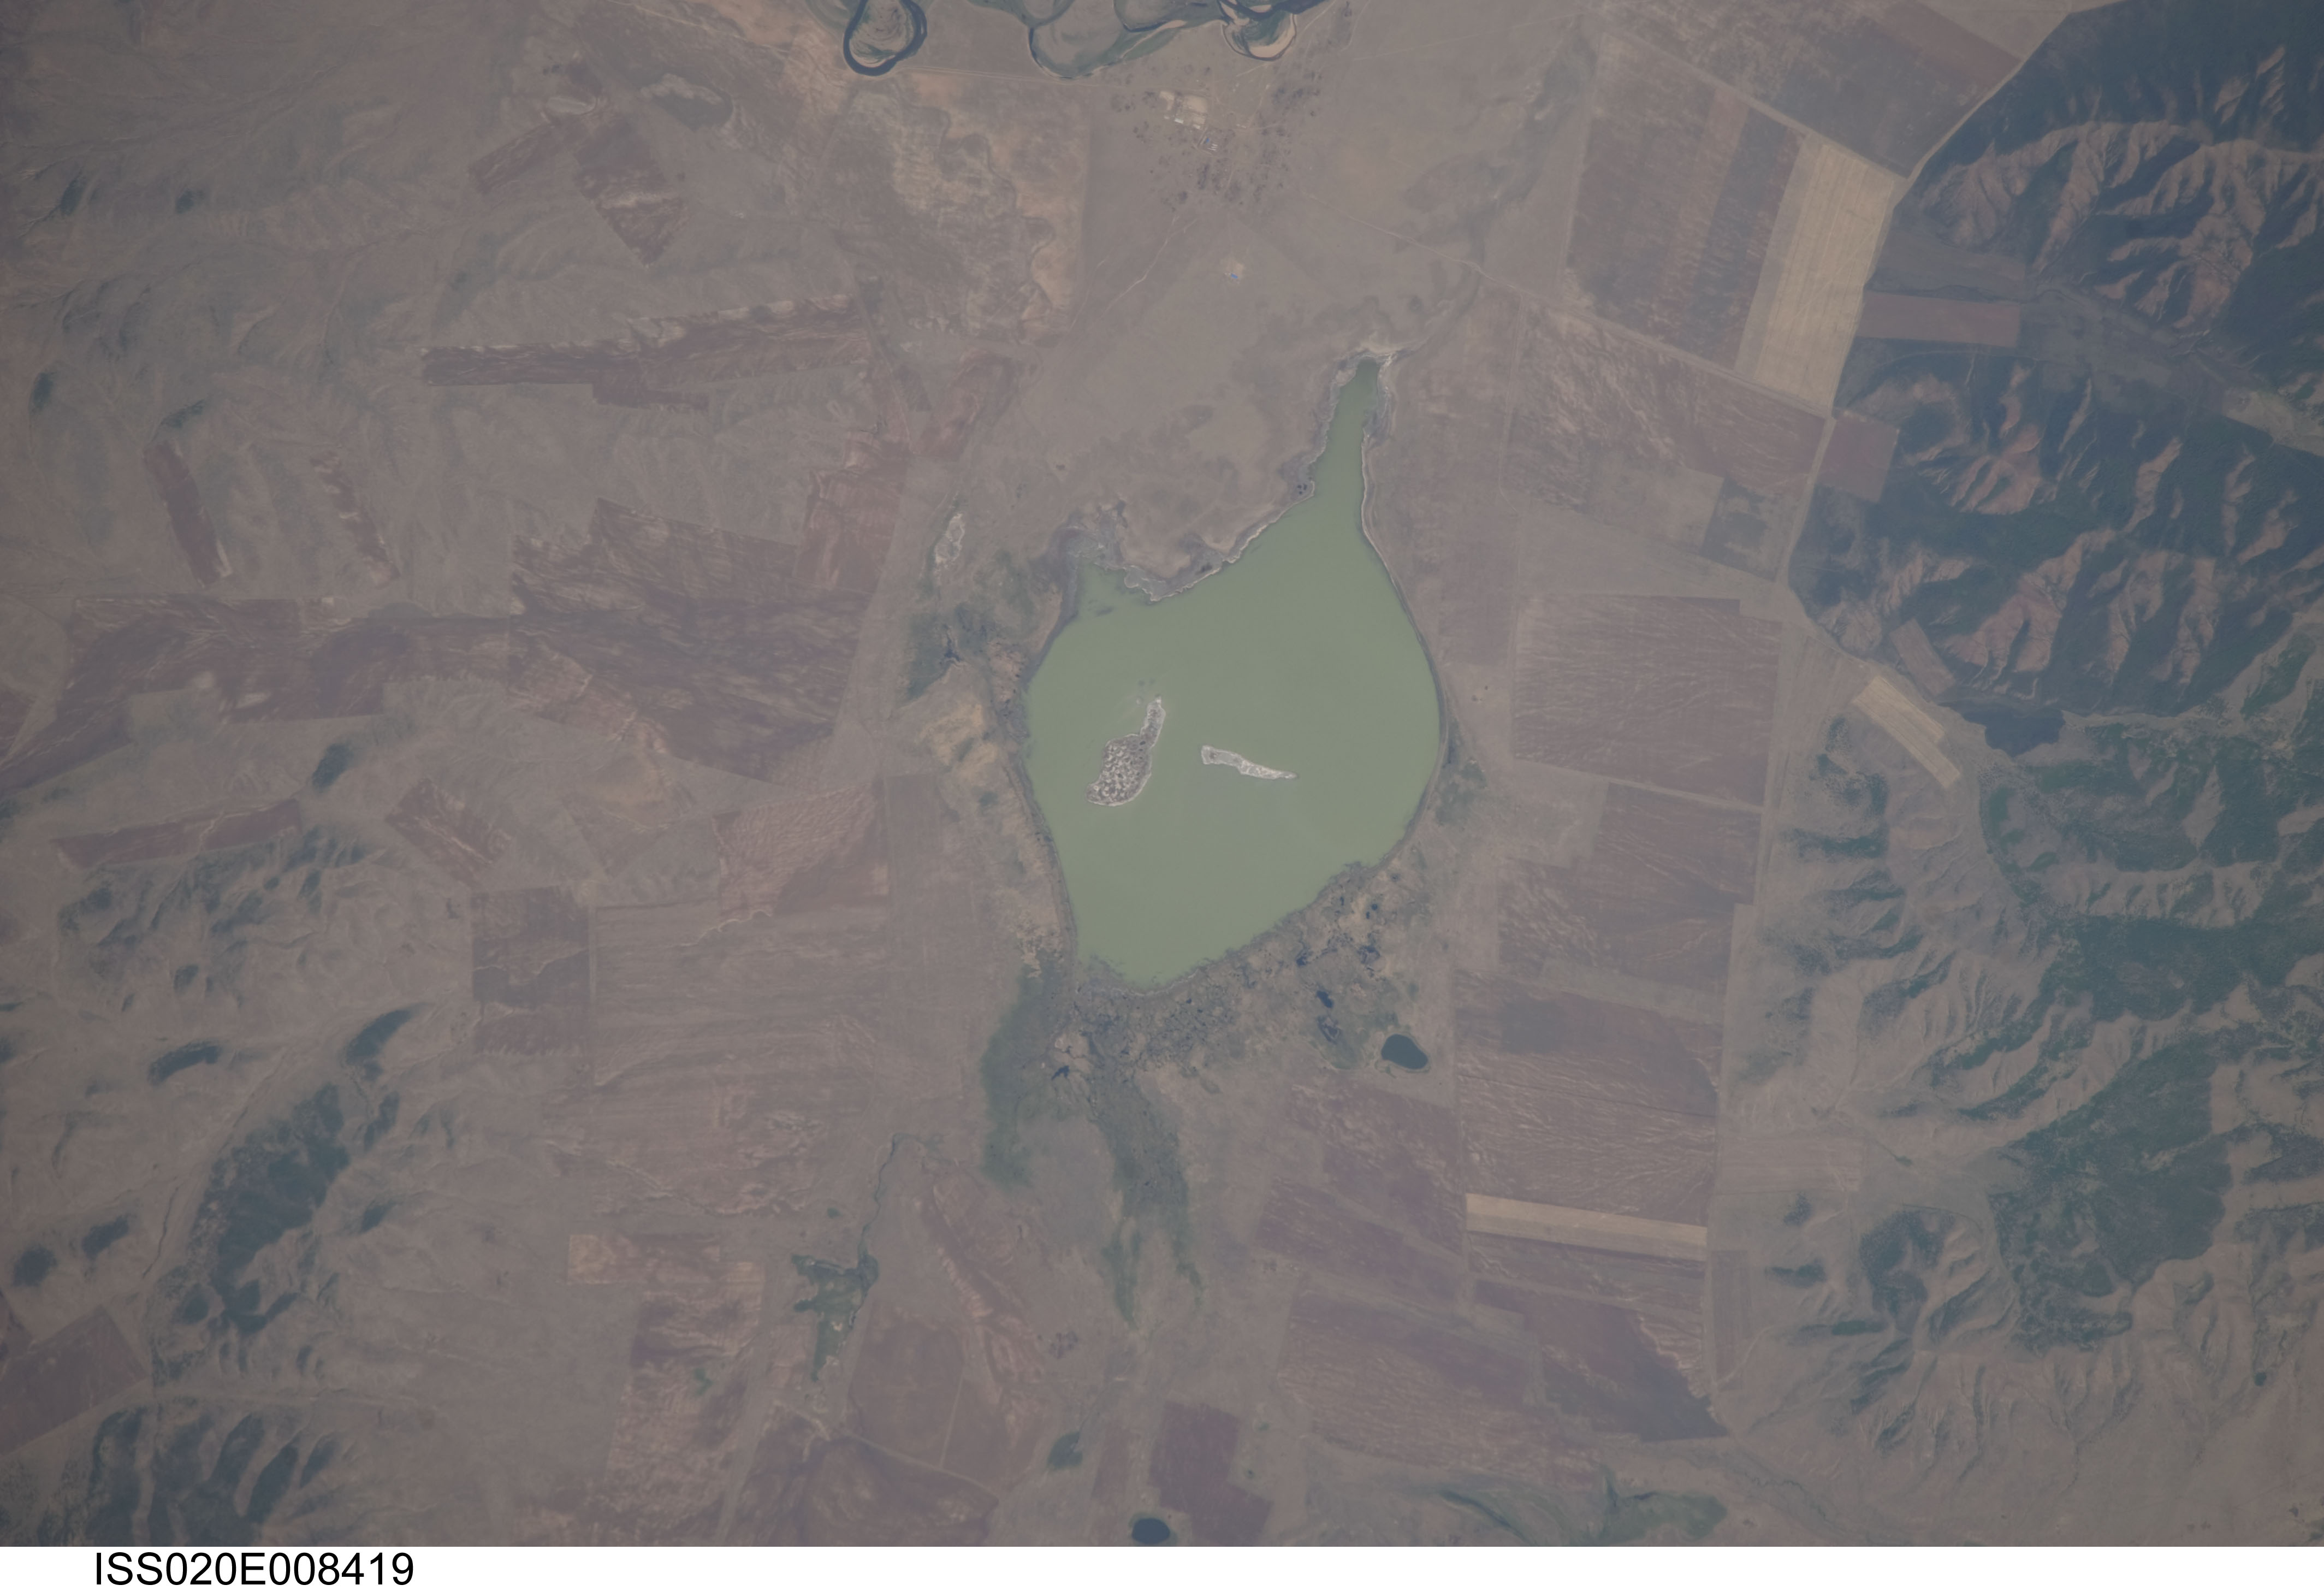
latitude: 49.6
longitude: 102.7
